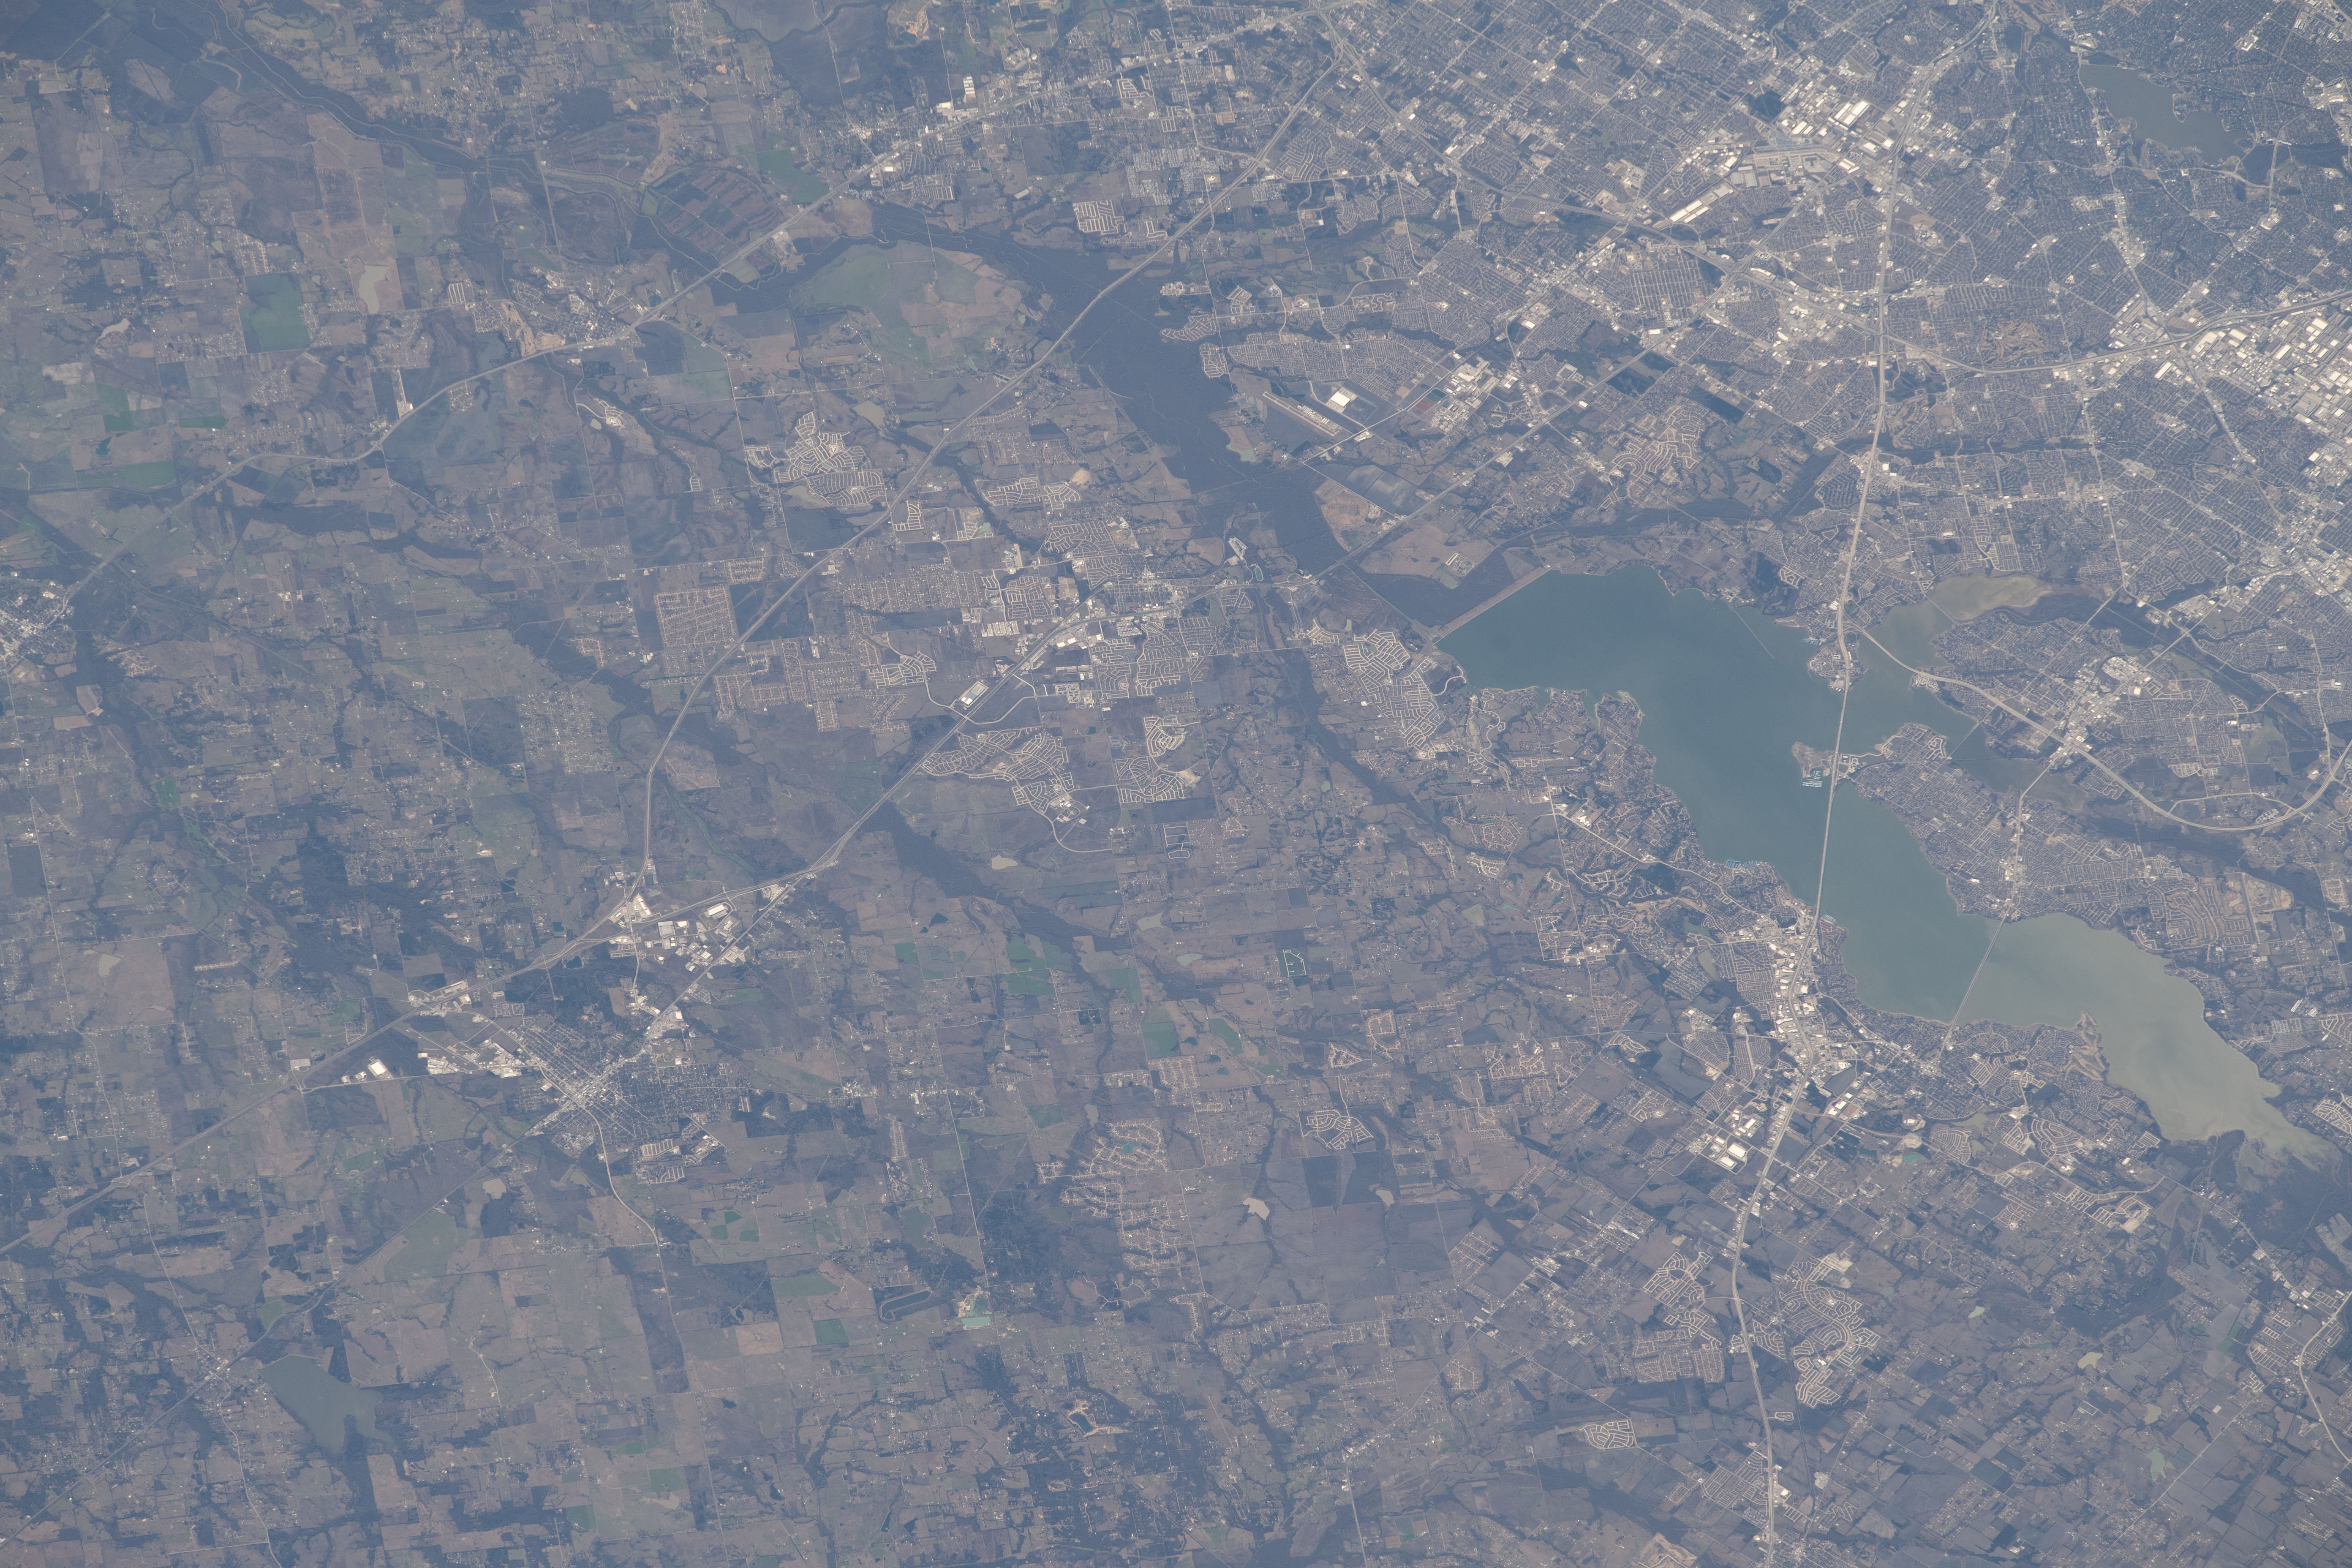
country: USA-TEXAS
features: LAKE BAY HUBBARD, GARLAND
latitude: 32.8
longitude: -96.5
